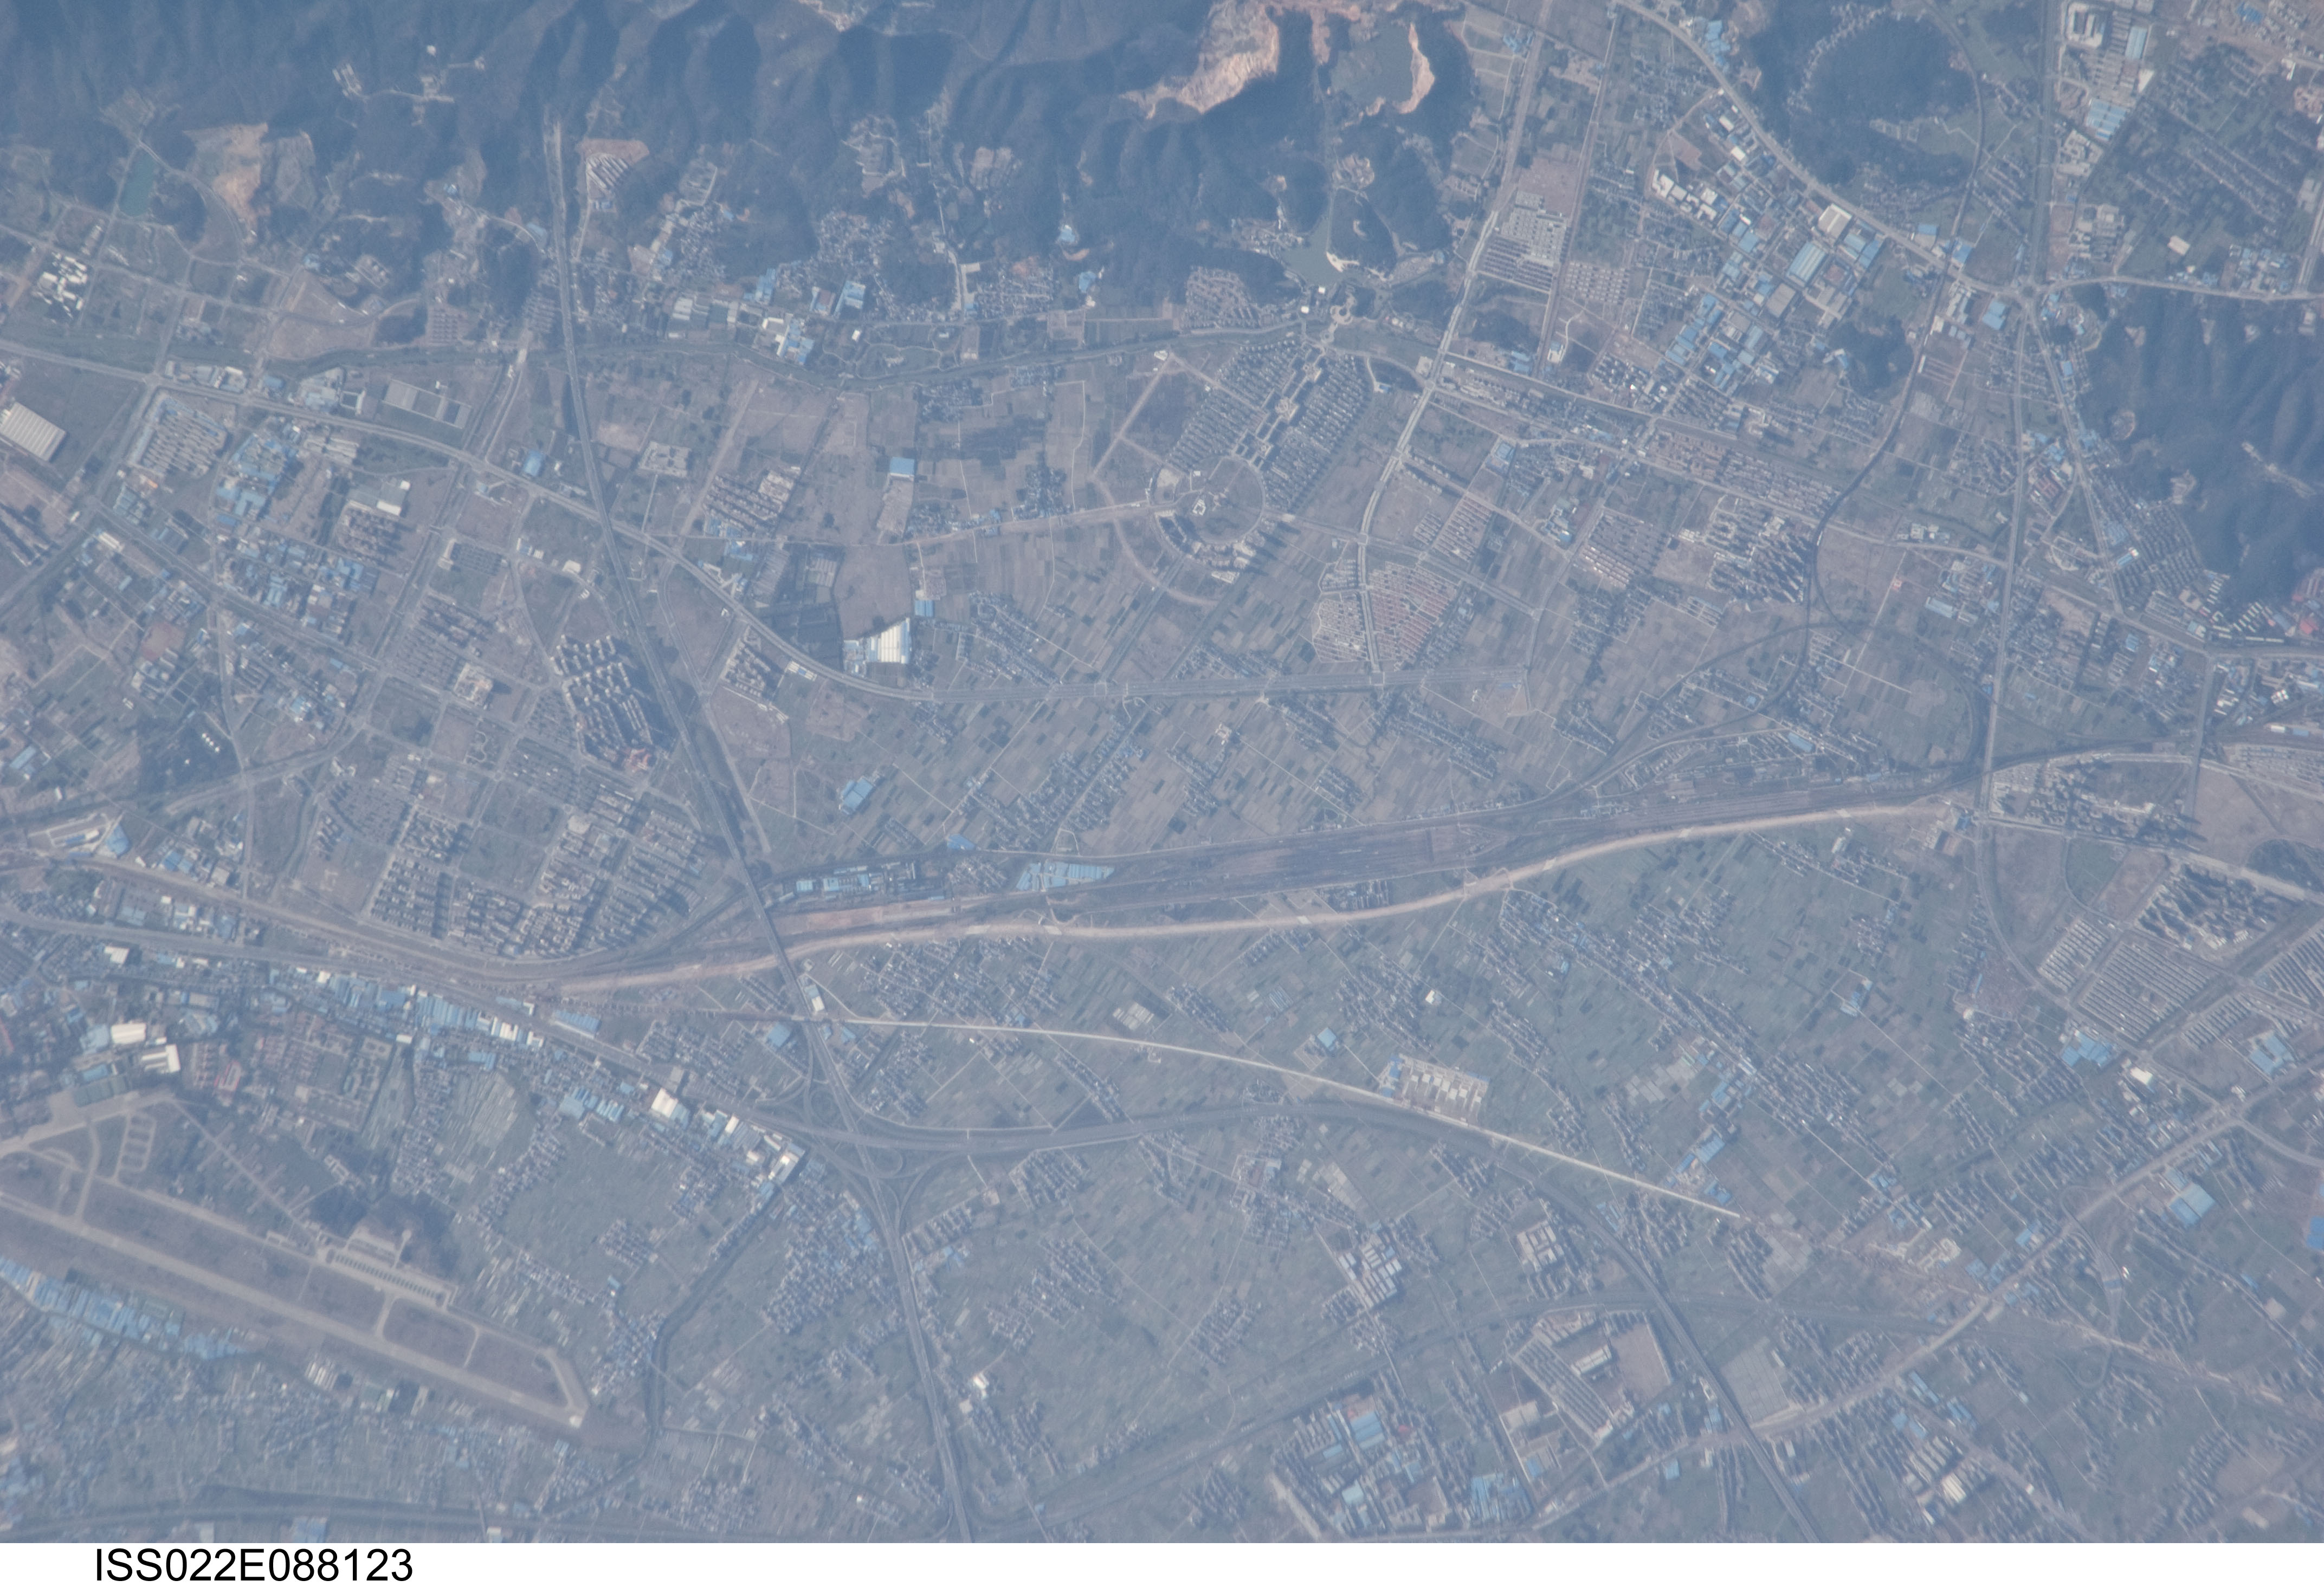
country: CHINA
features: CY.
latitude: 30.4
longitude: 120.3
